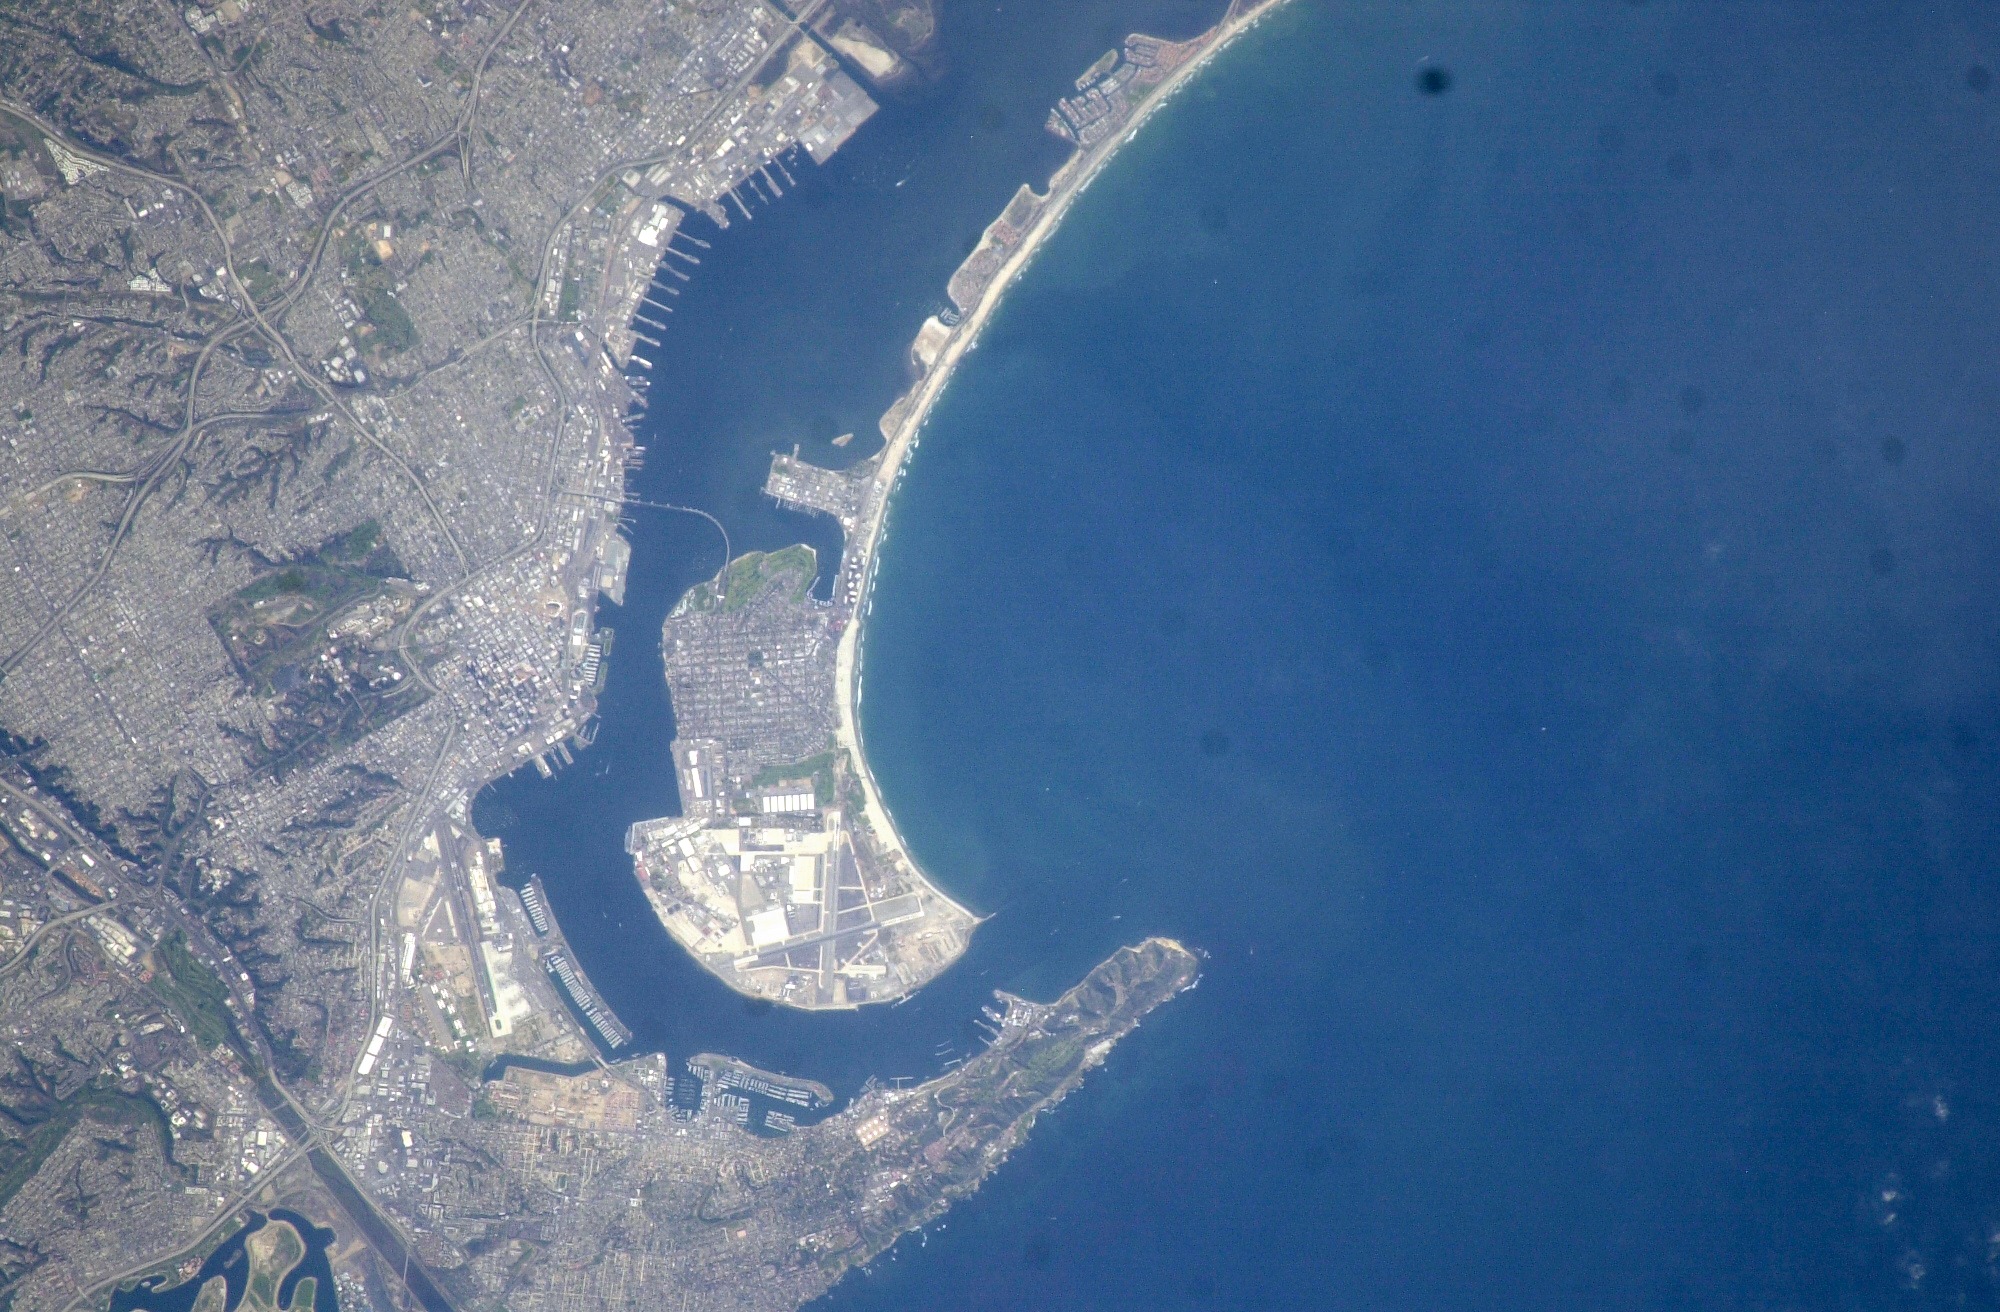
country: USA-CALIFORNIA
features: SAN DIEGO
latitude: 32.7
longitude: -117.2
